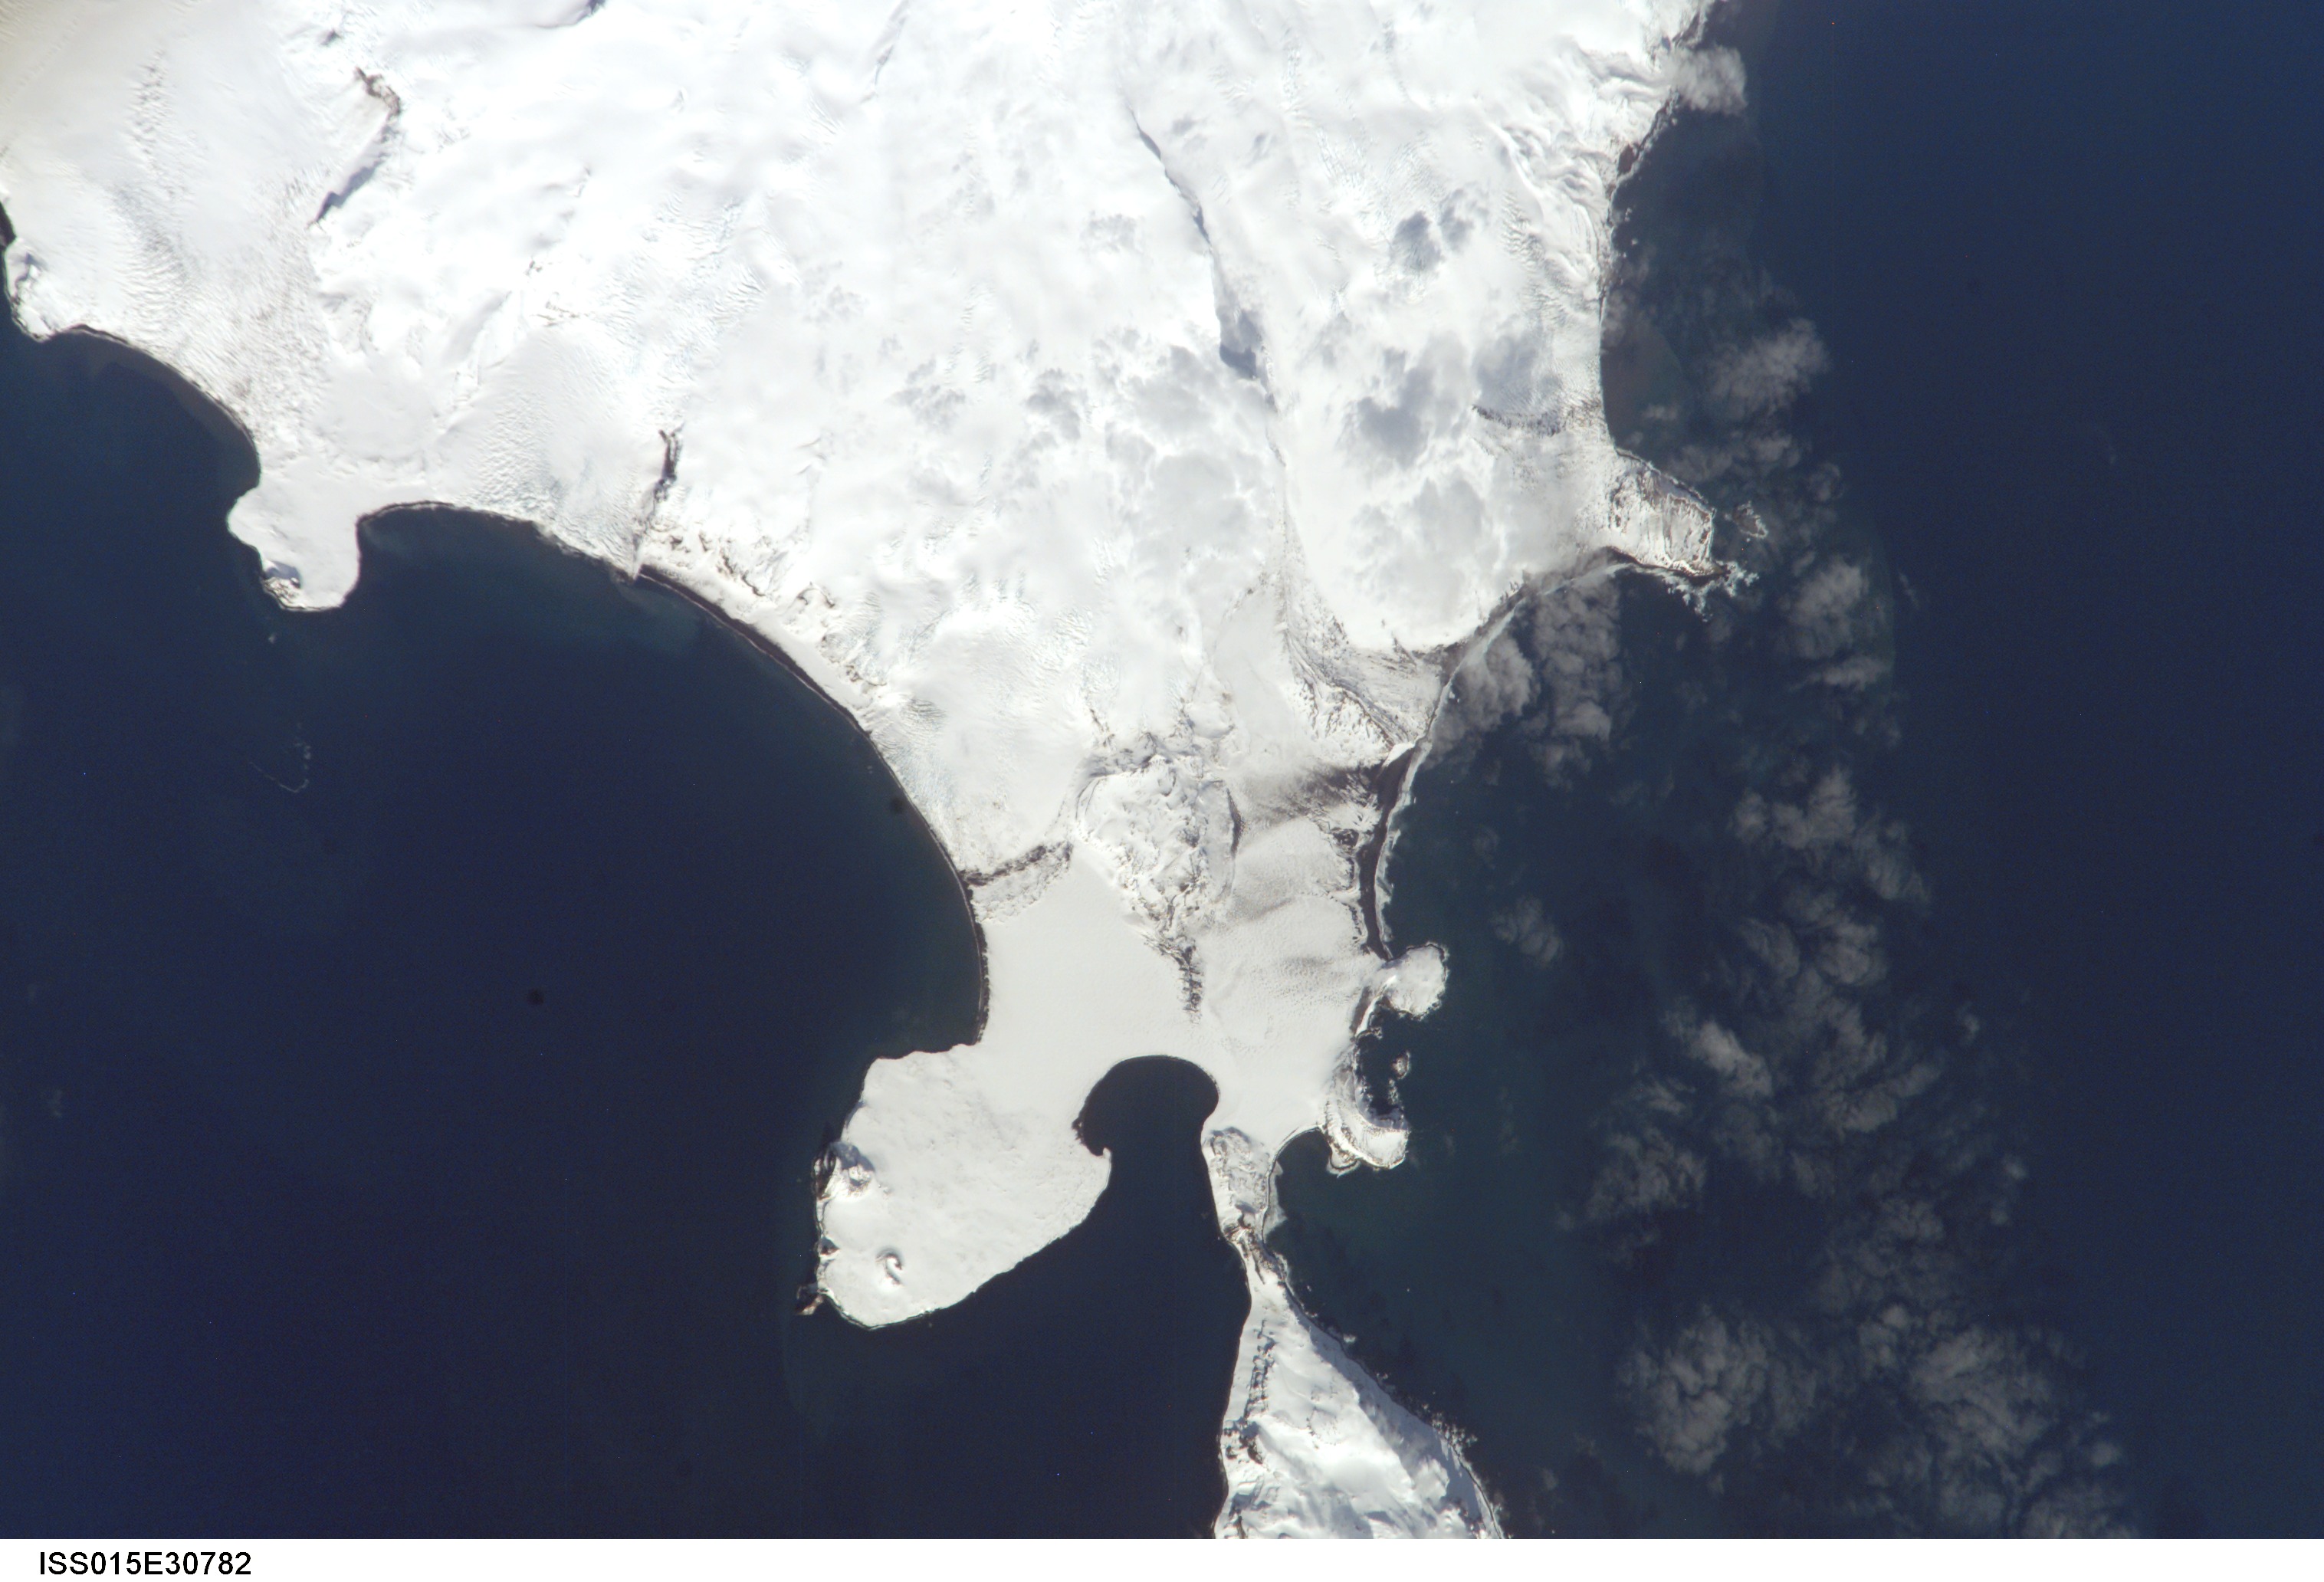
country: ANTARCTICA
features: HEARD I., C. GAZERT, ATLAS COVE
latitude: -53.0
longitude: 73.4
